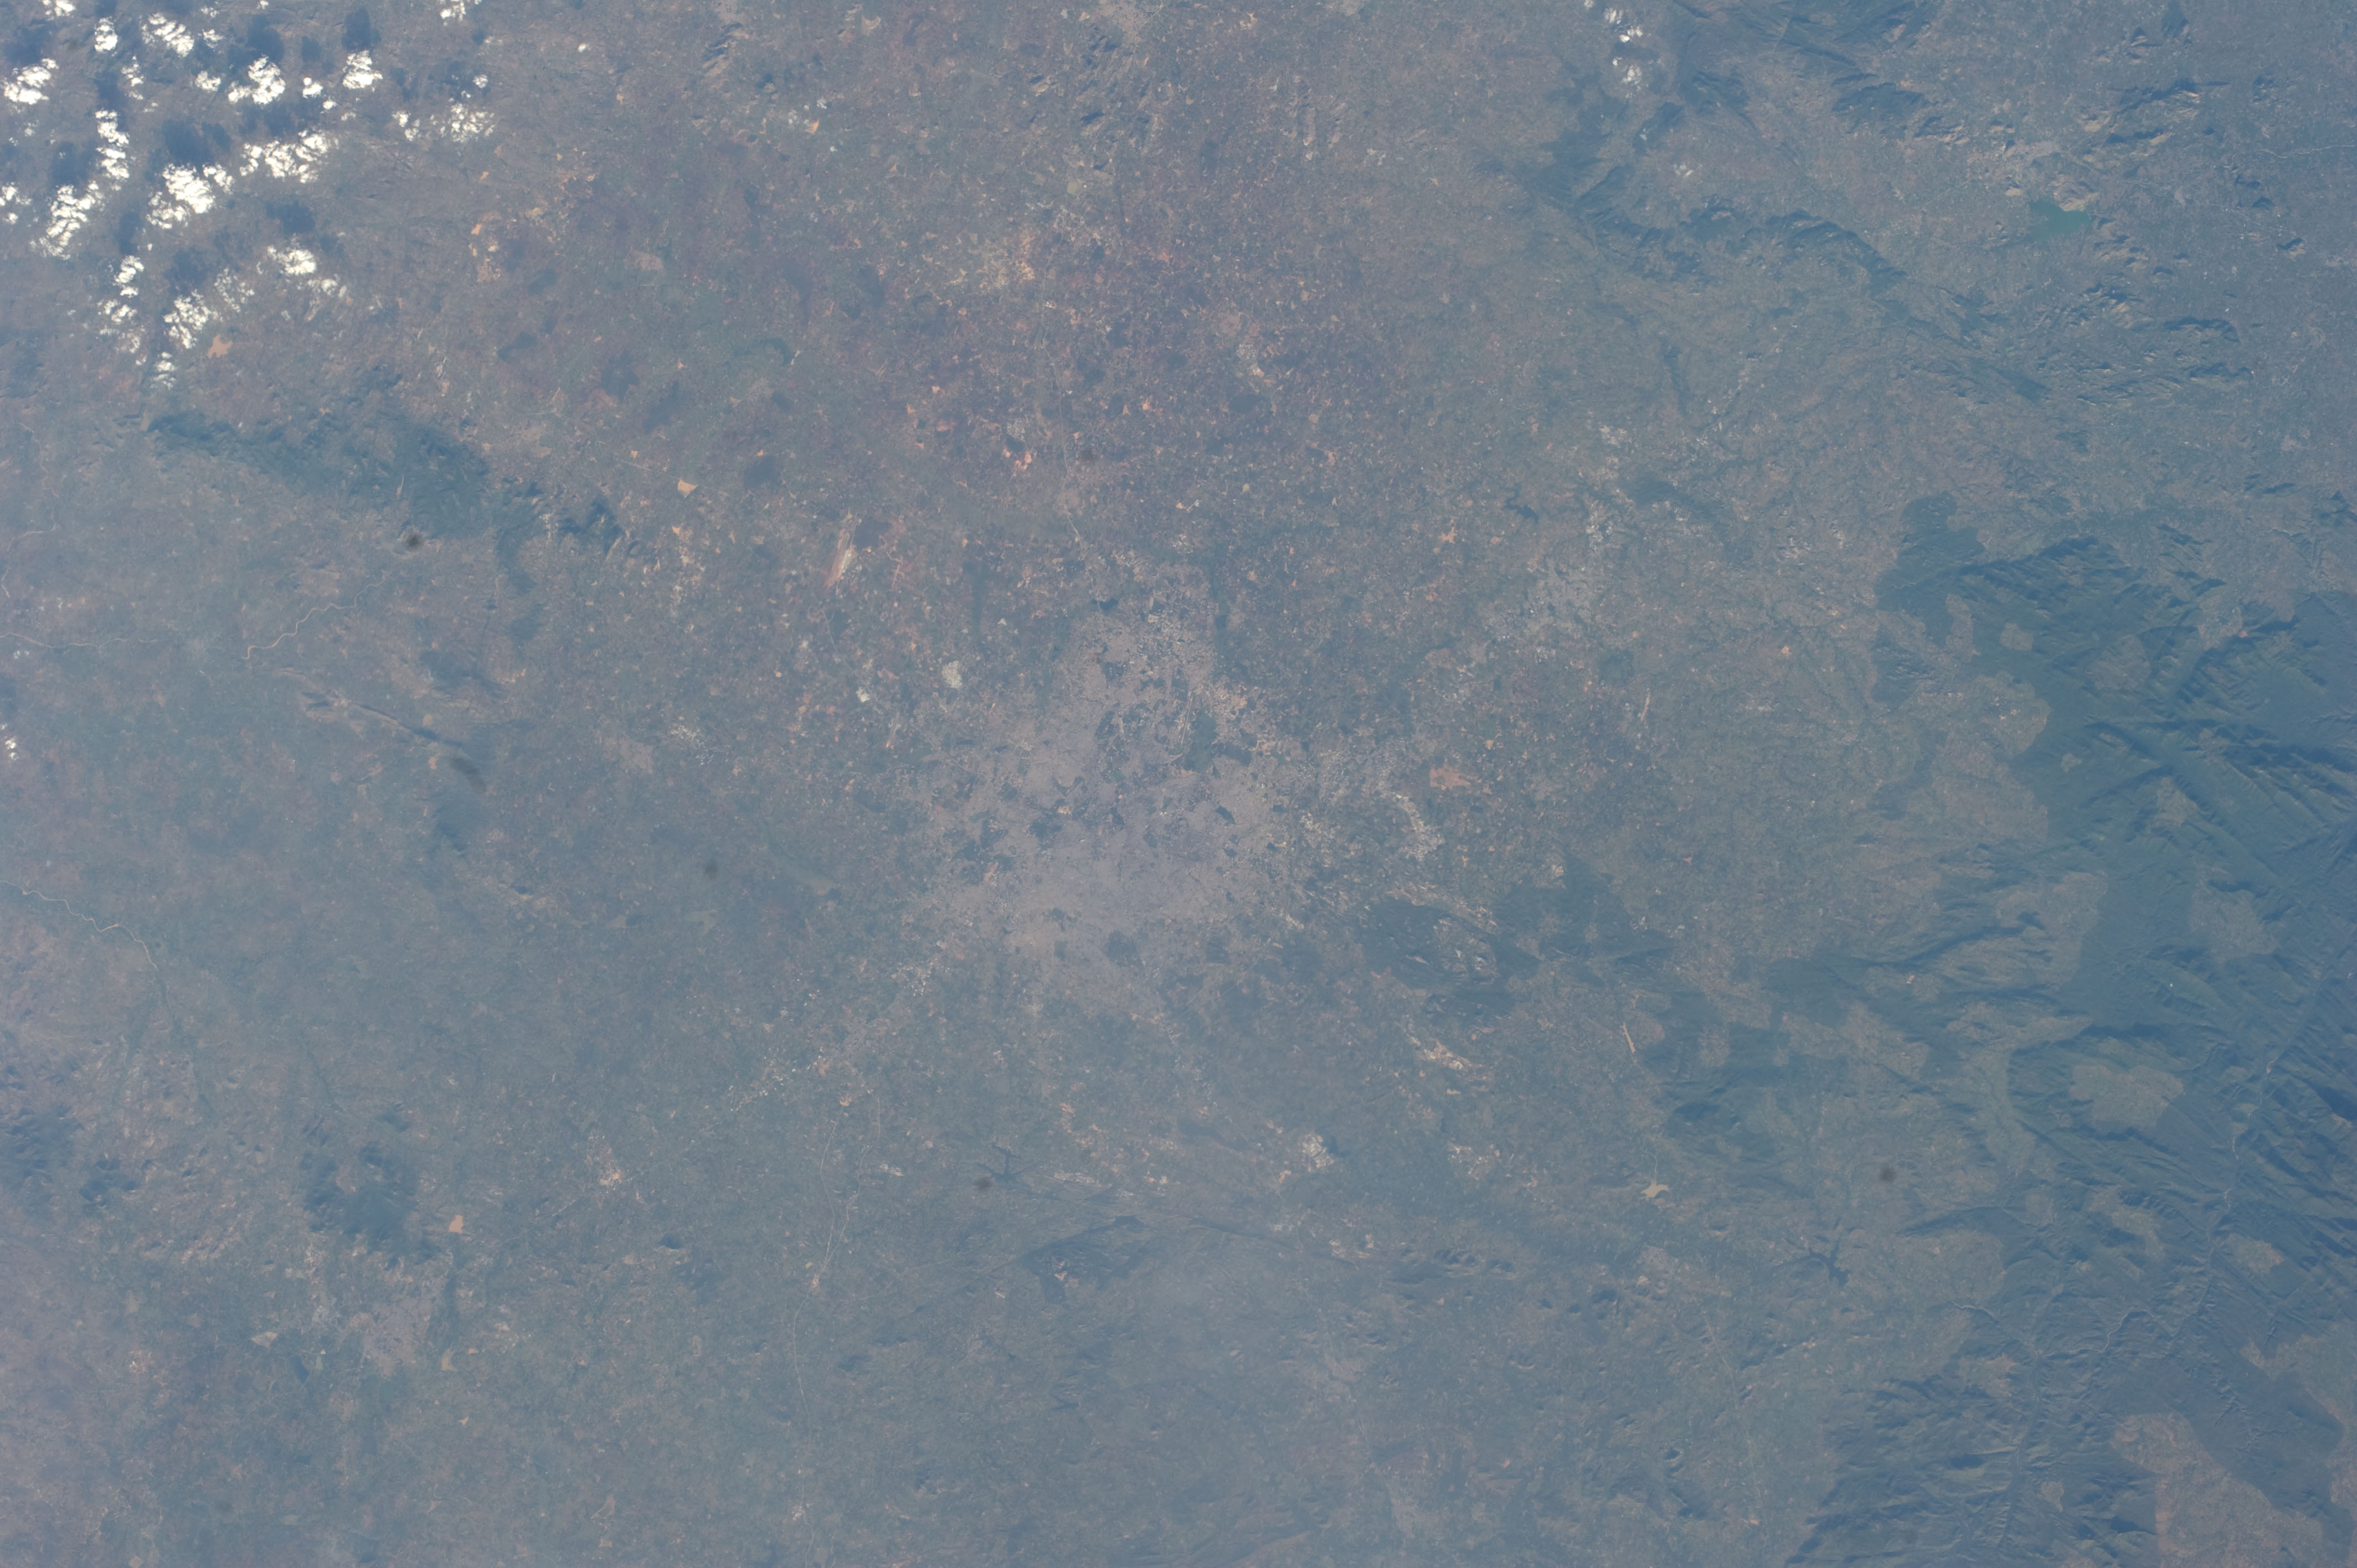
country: INDIA
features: NOT SPECIFIED
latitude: 13.0
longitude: 77.5
